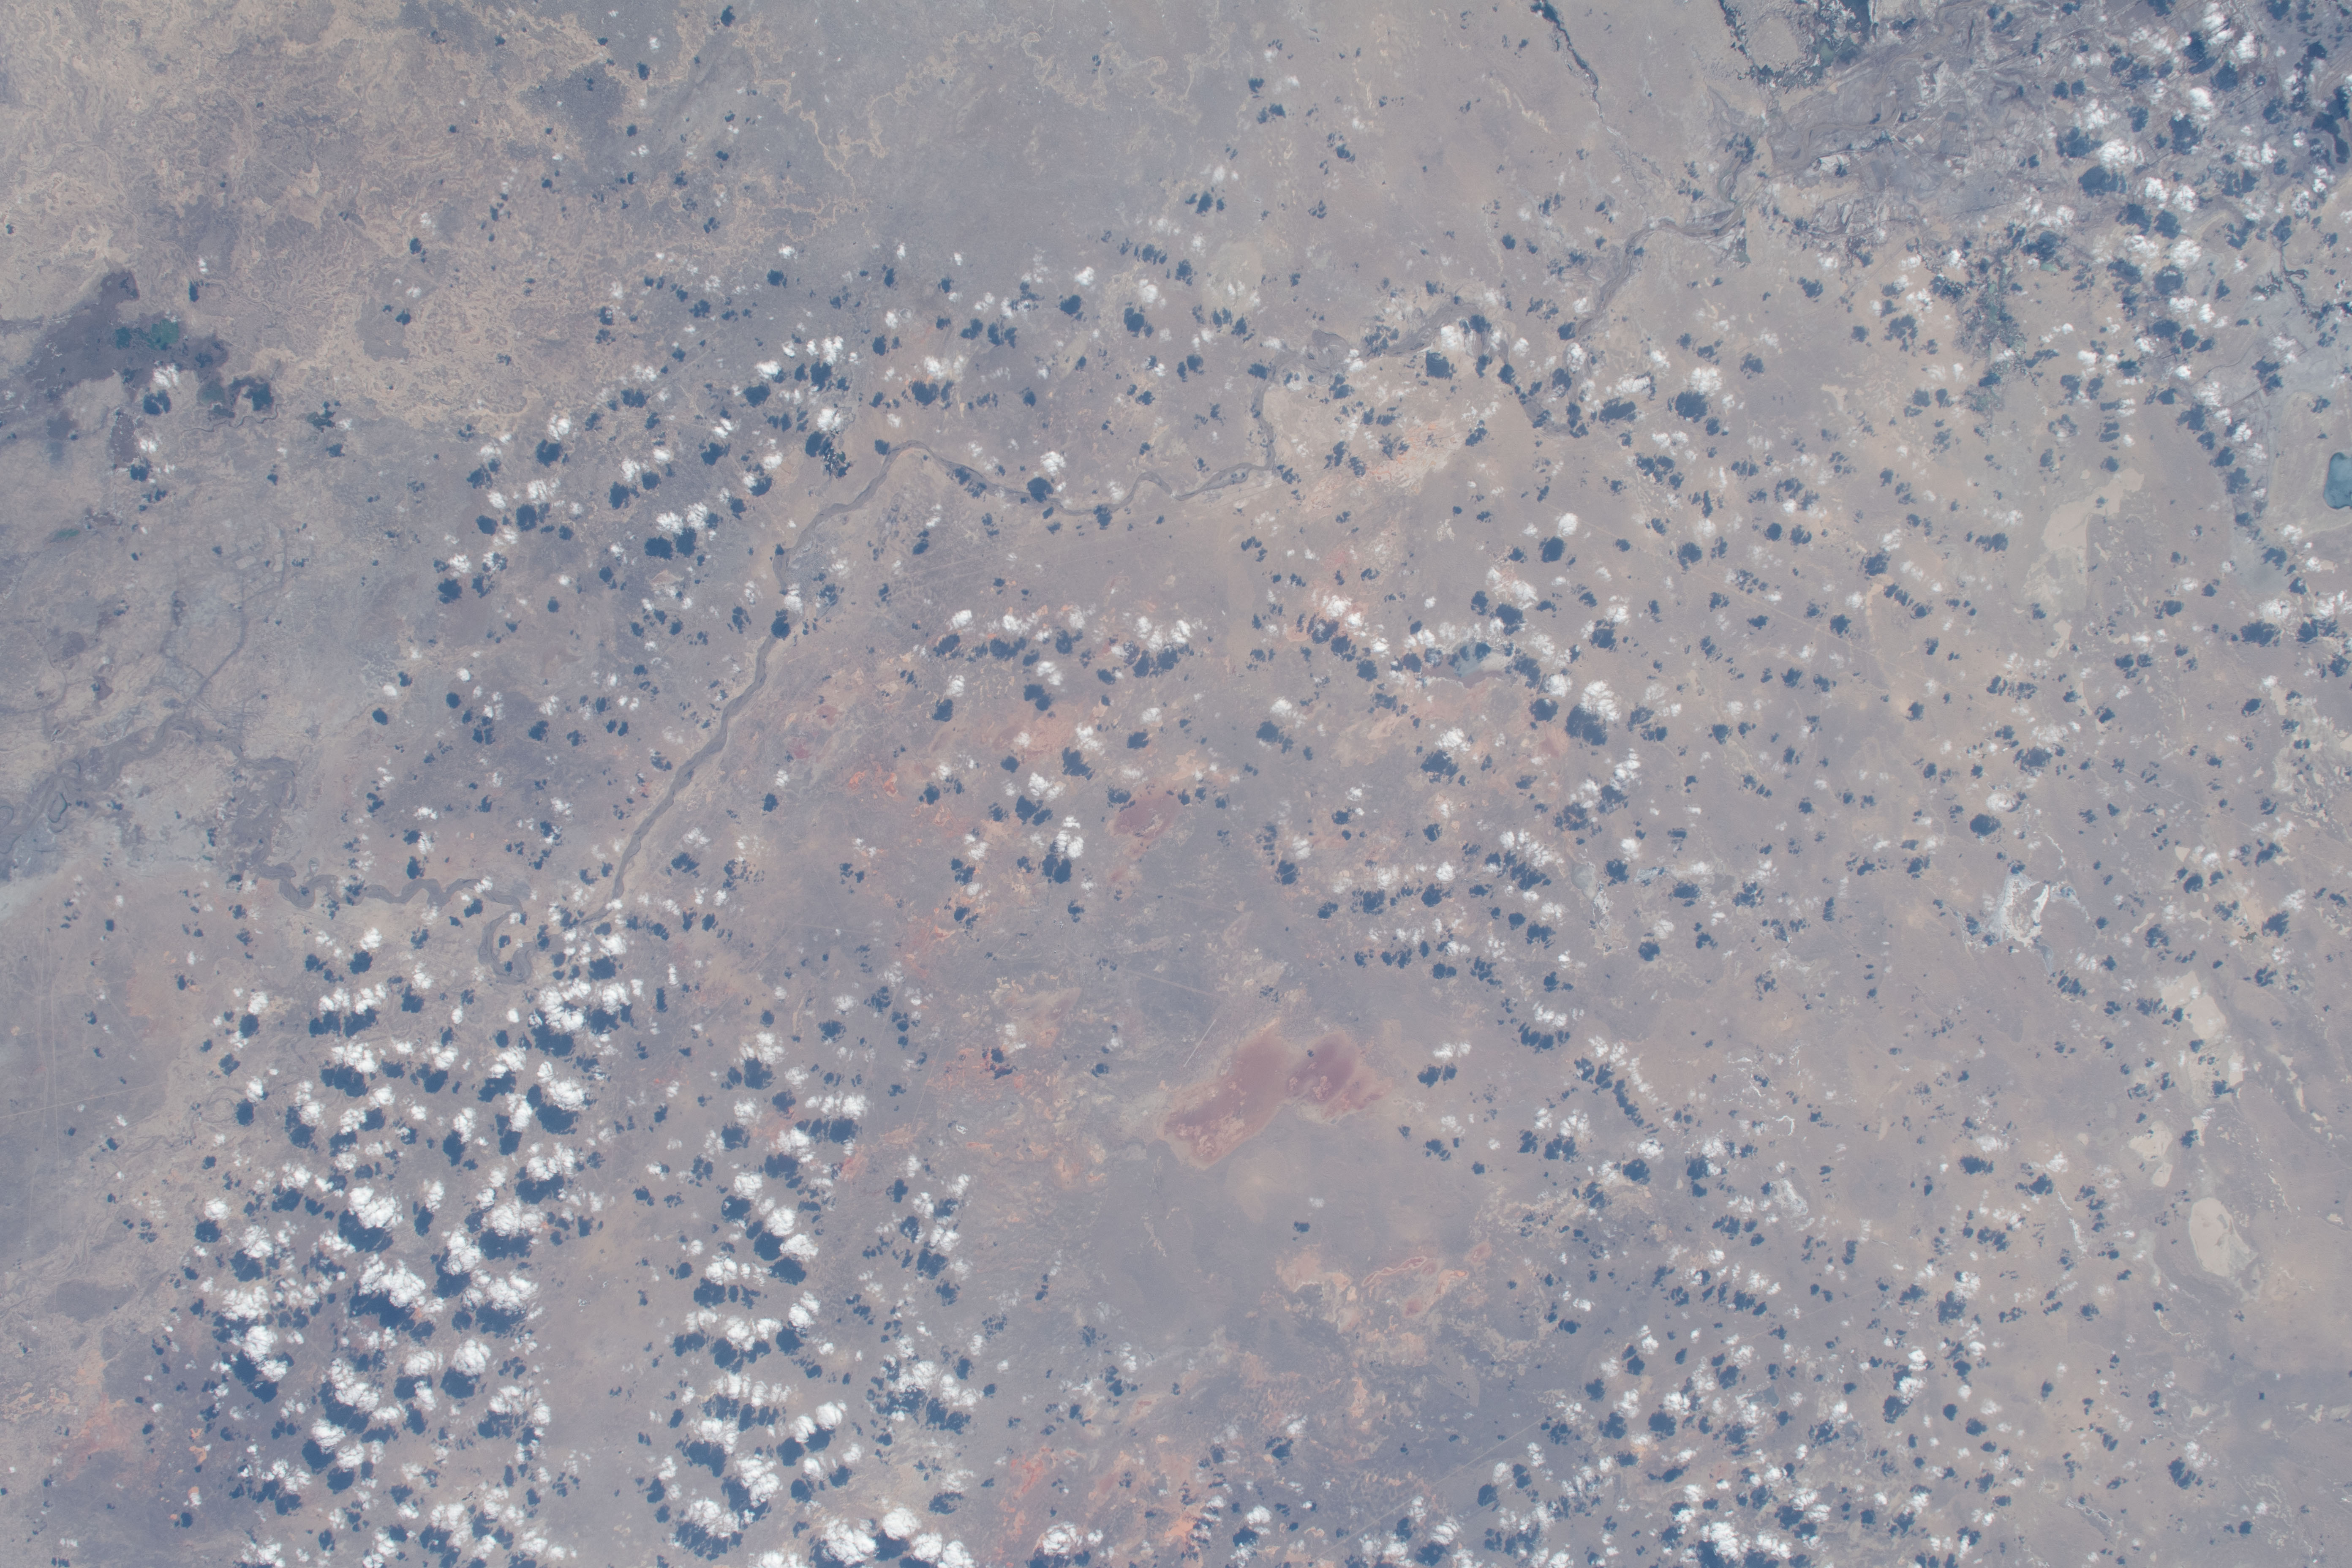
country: KAZAKHSTAN
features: RIVER
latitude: 46.0
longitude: 63.0
